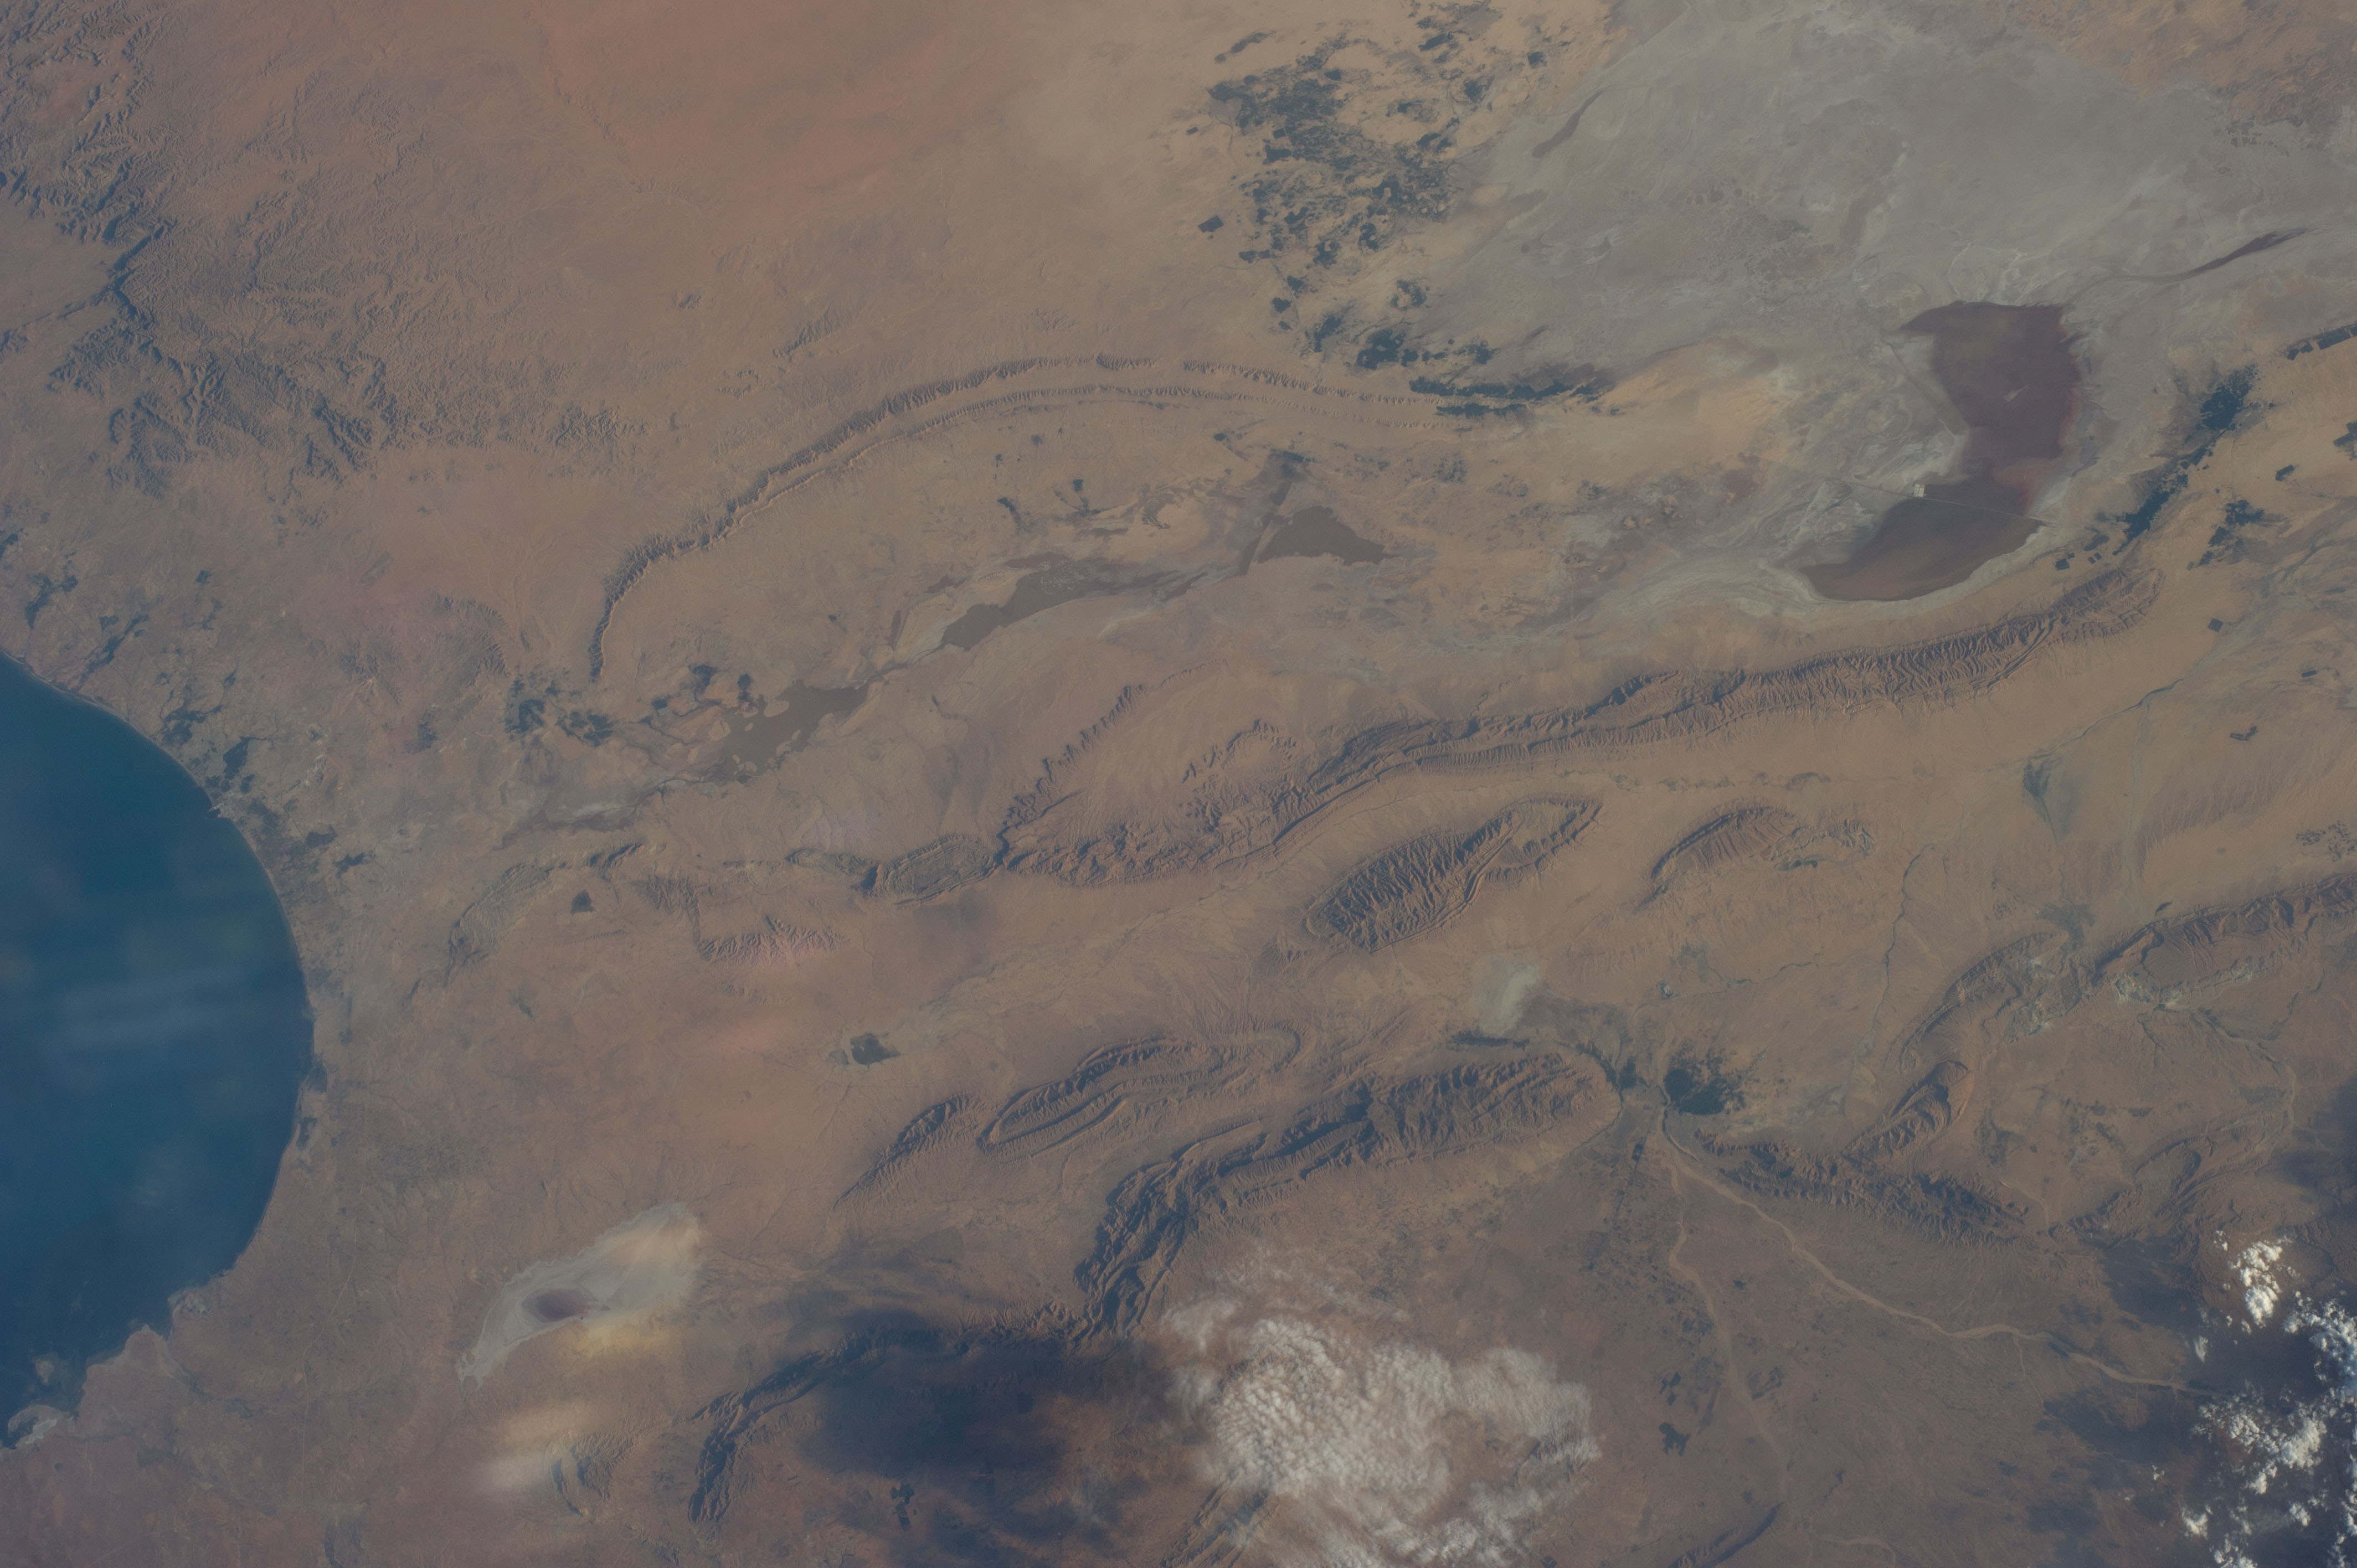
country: TUNISIA
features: EL JERID SALT LAKE, DESERT, WADIS, RIDGES, COAST, G. OF GABES, PLAYAS
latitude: 34.0
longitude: 9.0
